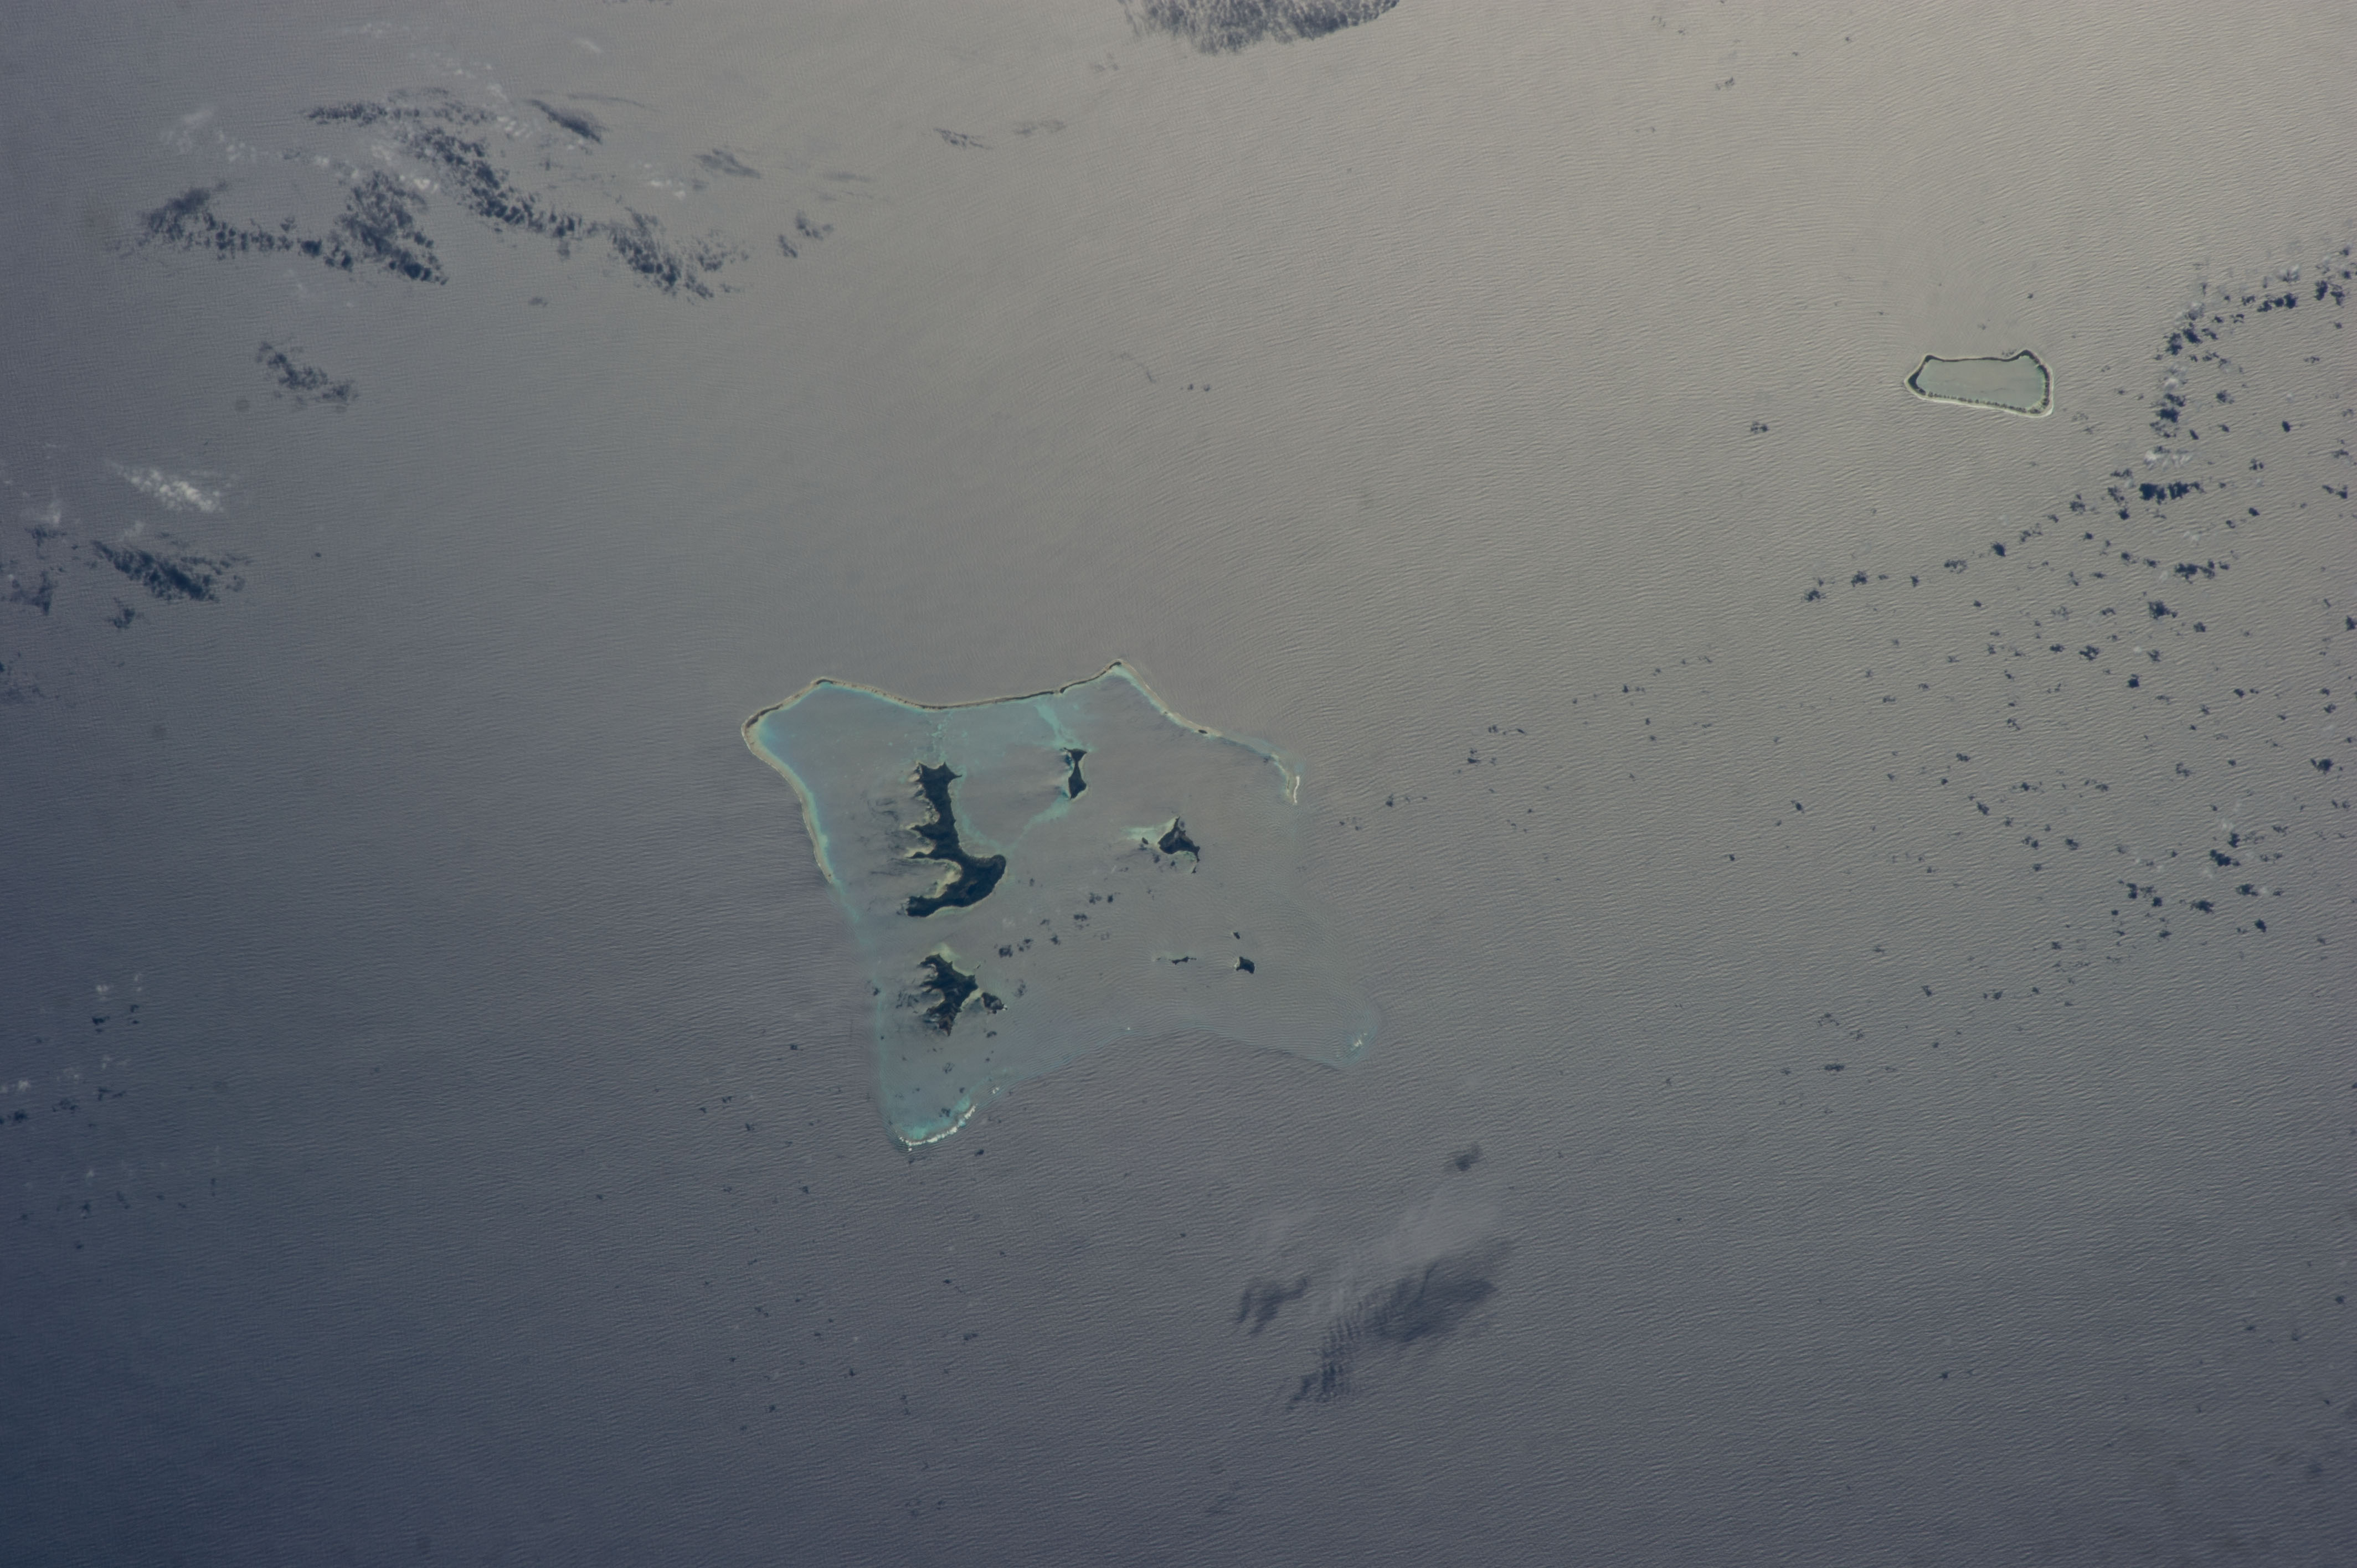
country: TUAMOTU_ARCHIPELAGO
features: GAMBIER ISLANDS, TARAVAI ISLAND, RIKITEA CITY, MANGAREVA CITY, AUKENA CITY
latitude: -23.2
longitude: -134.9
